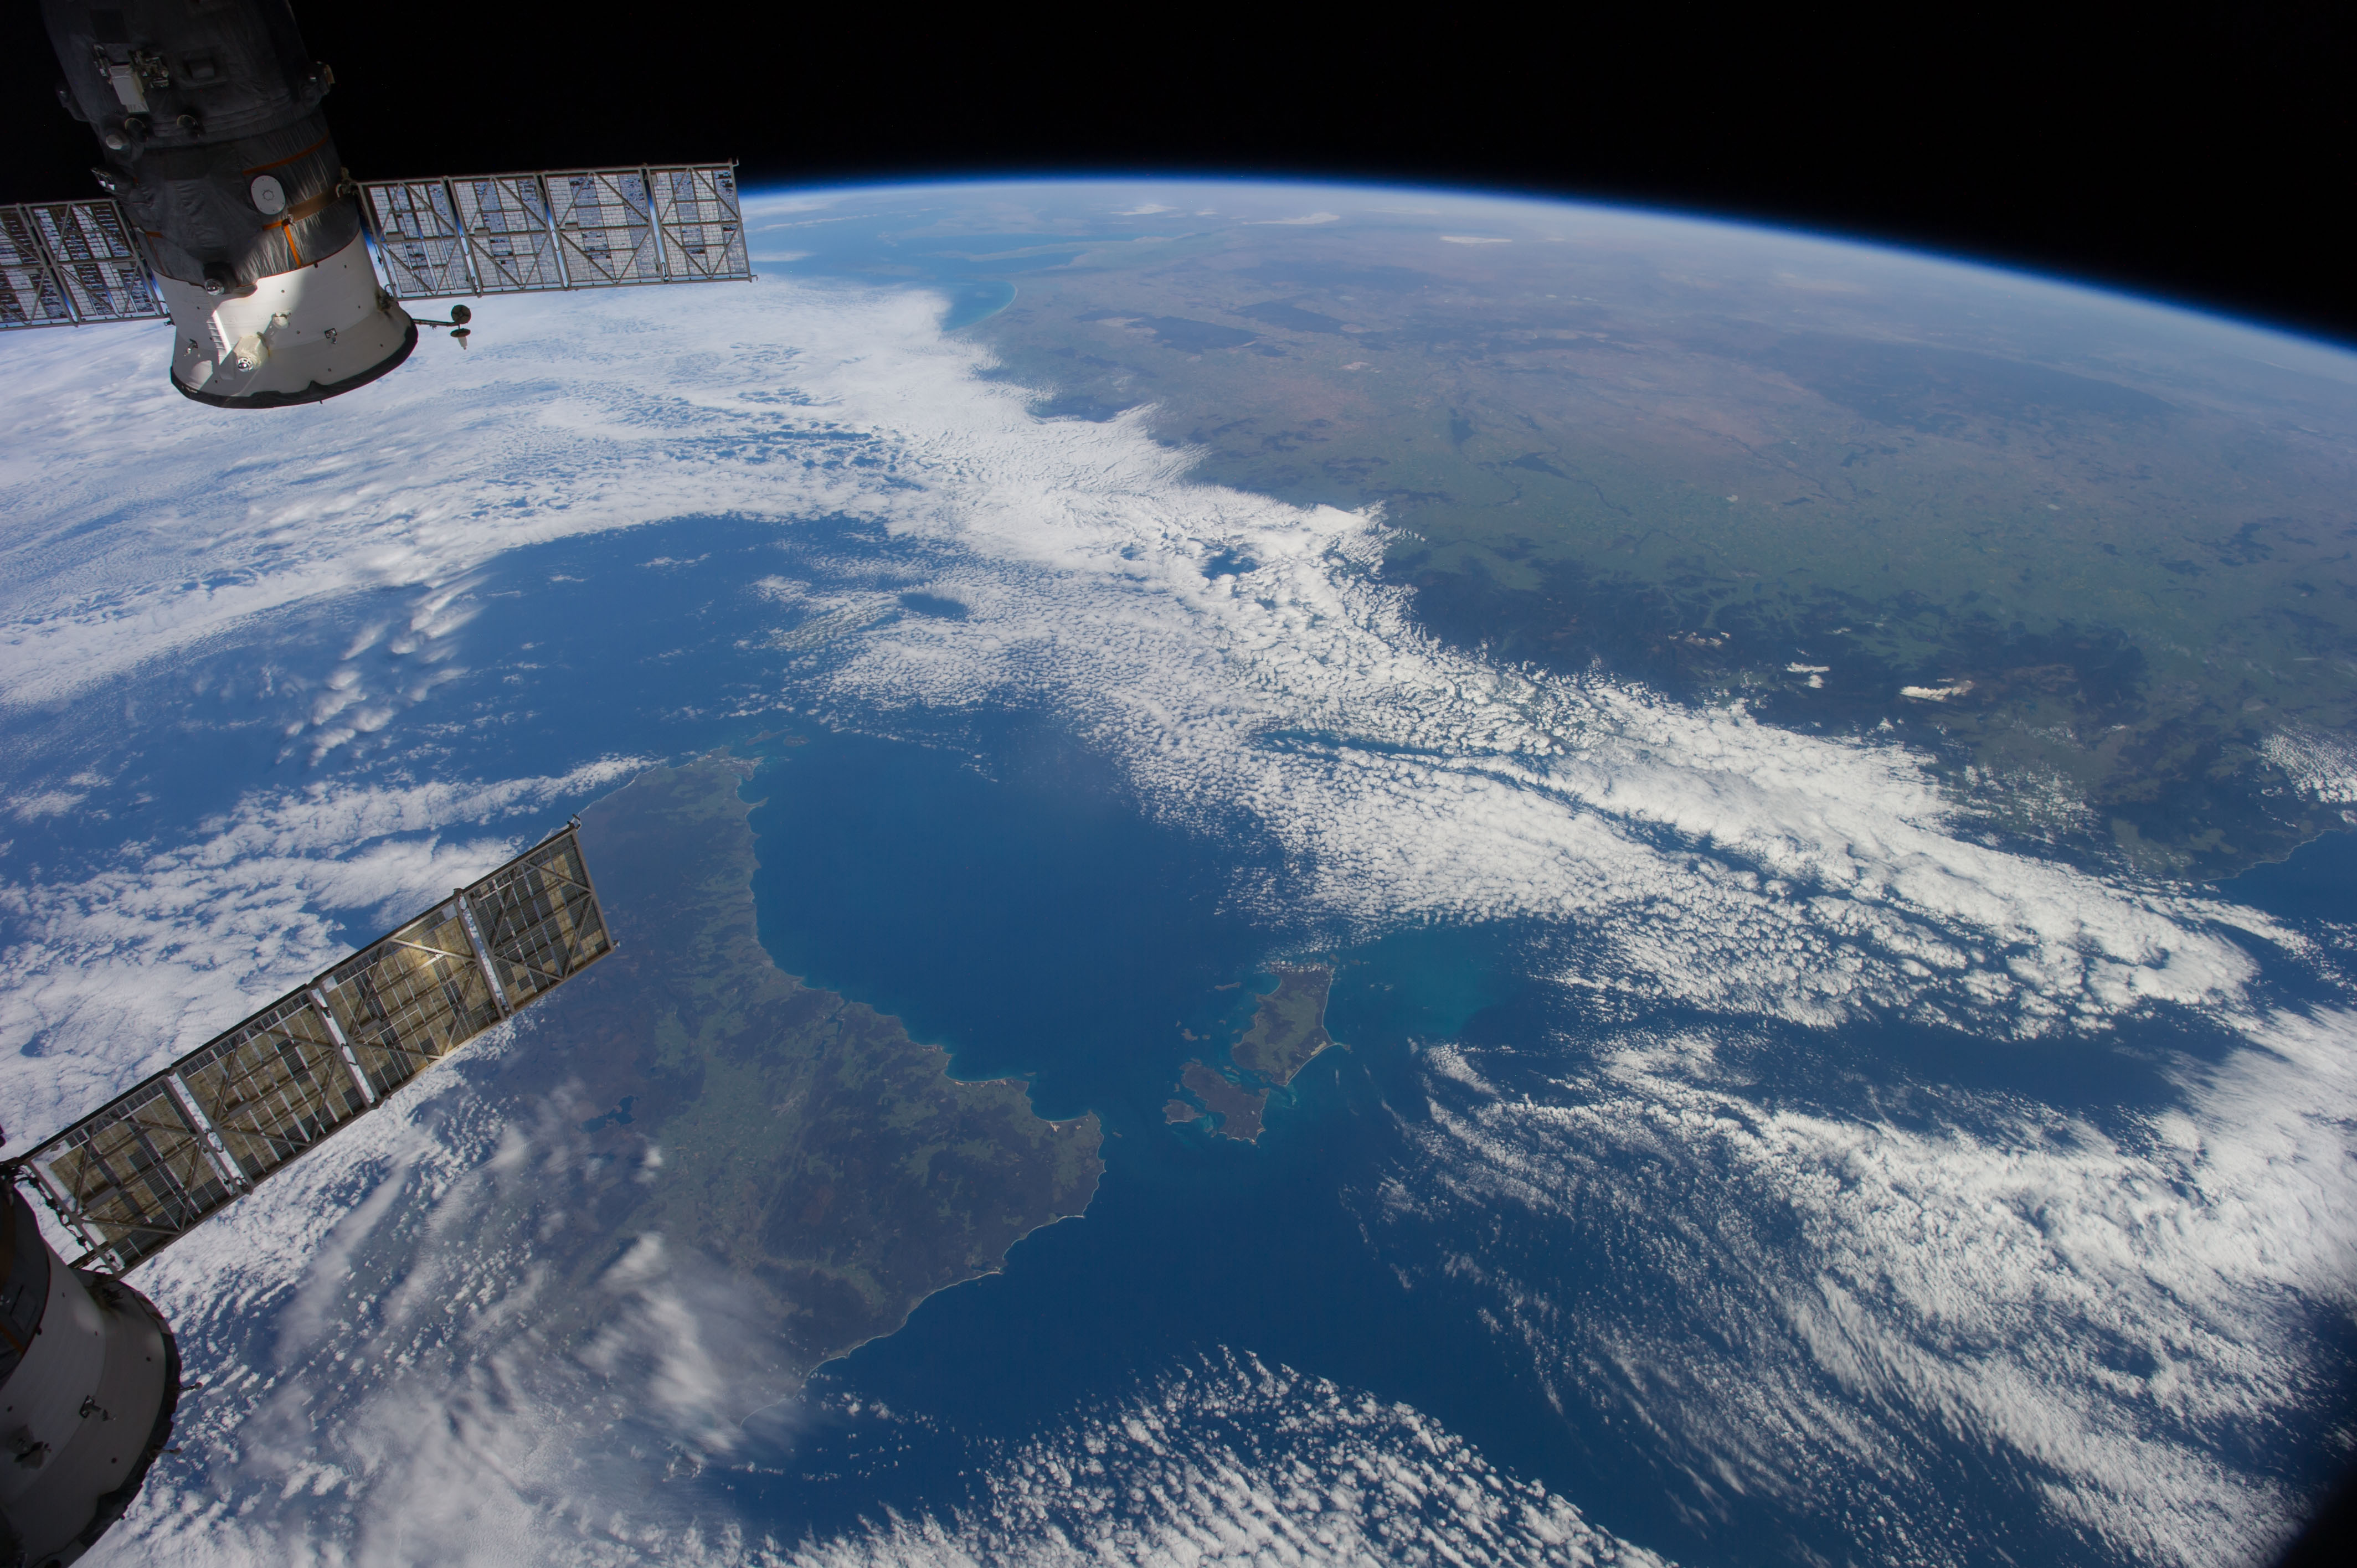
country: AUSTRALIA-T
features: GREAT DIVIDING RA., TASMANIA, BASS STR., AUSTRALIAN ALPS, FLINDERS I., CAPE BARREN I.
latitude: -40.0
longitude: 146.5
